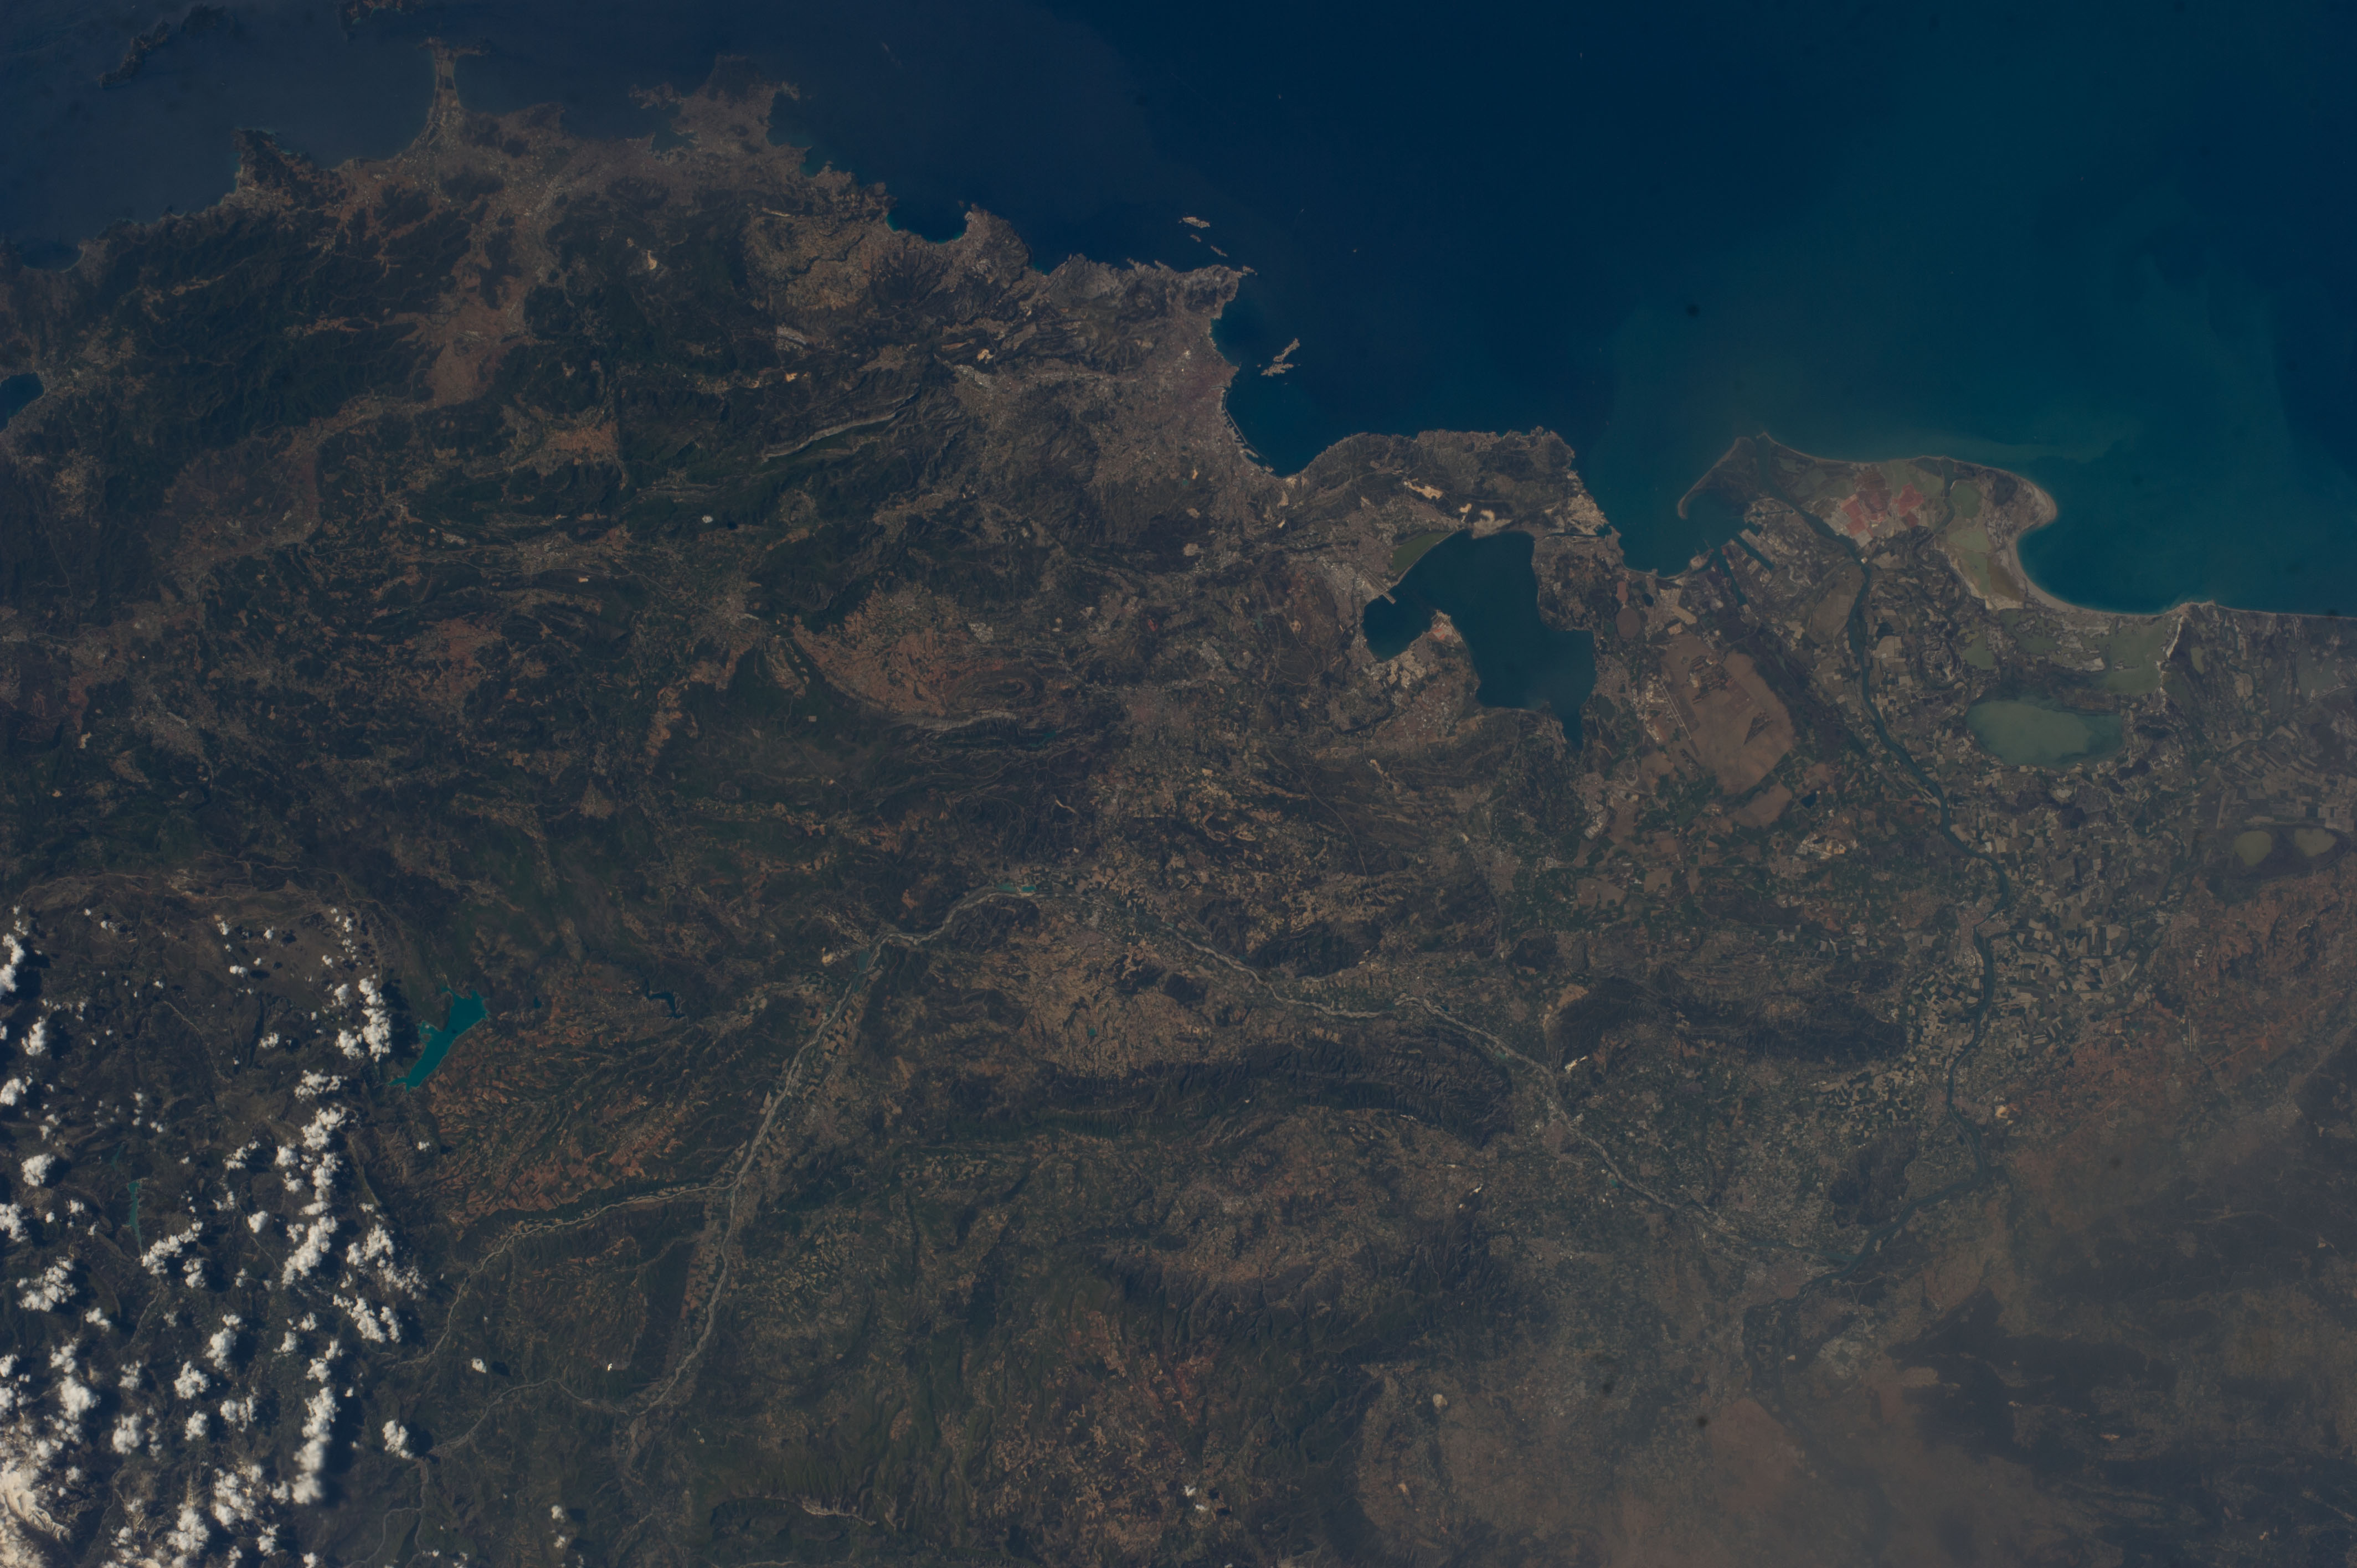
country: FRANCE
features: BERRE LAGOON, MARSELLA, FARMLAND, MOUNTAINS, MEDITERRANEAN SEA
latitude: 43.6
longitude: 5.4
